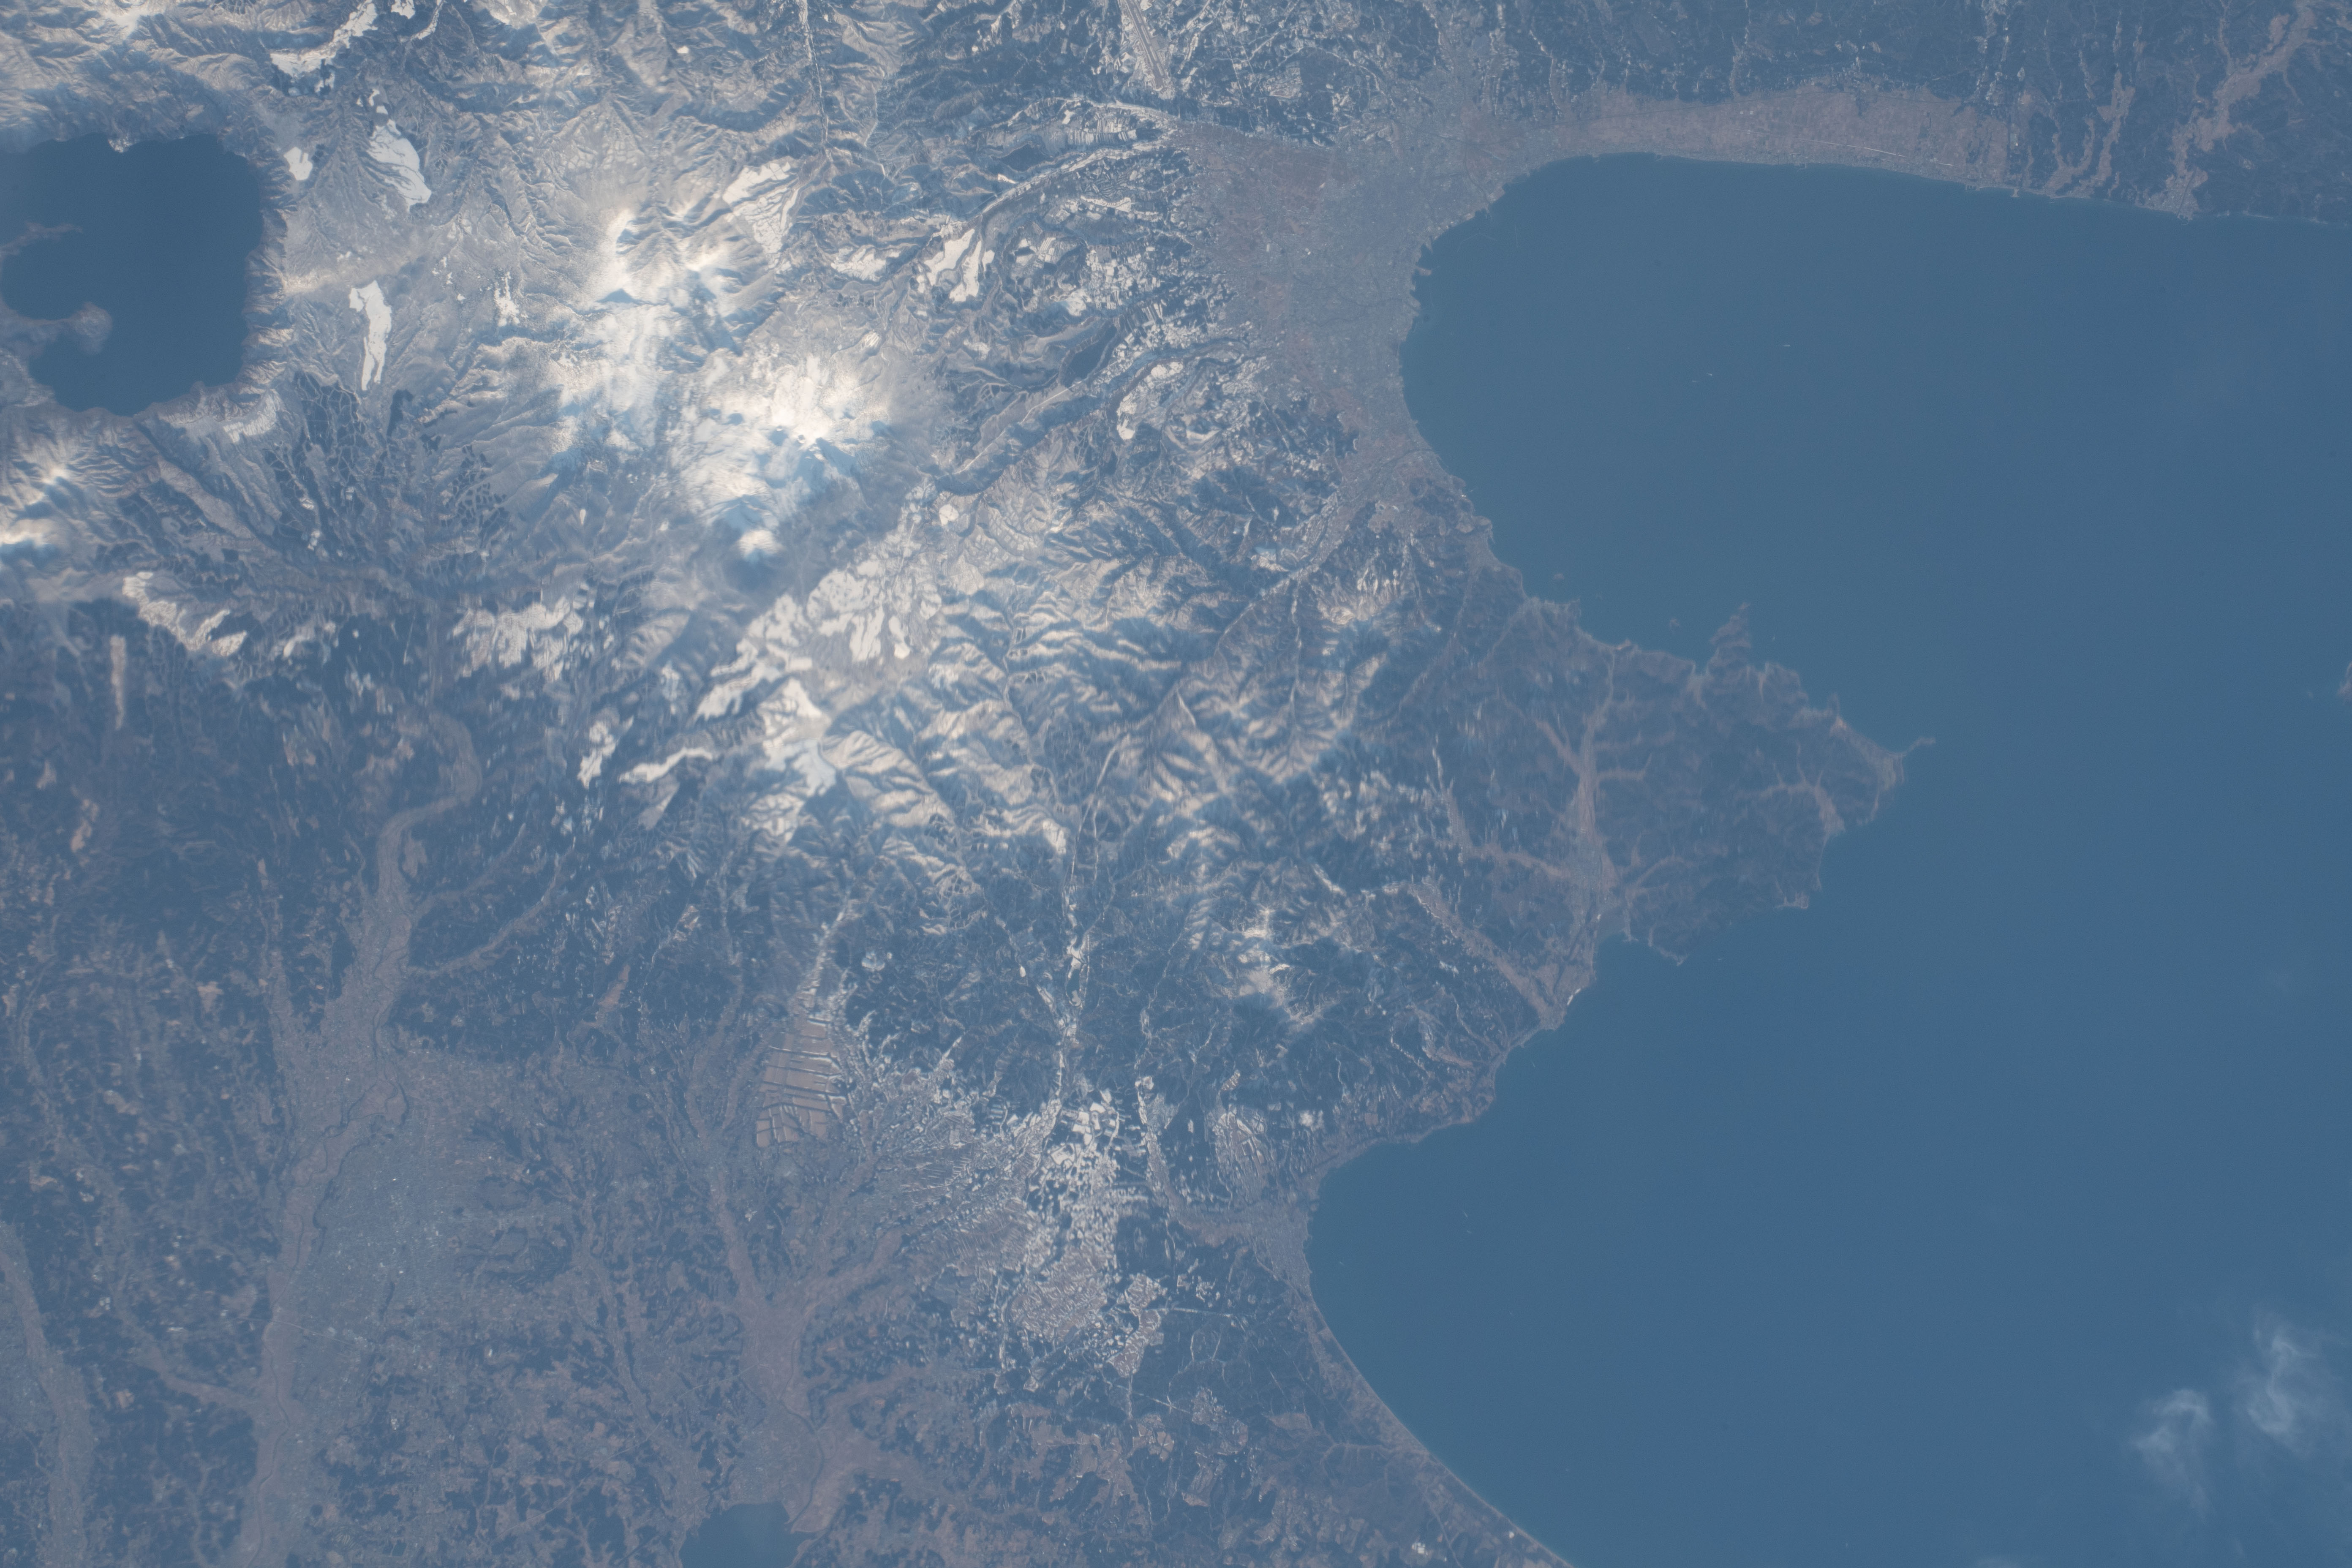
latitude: 40.8
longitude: 141.0
